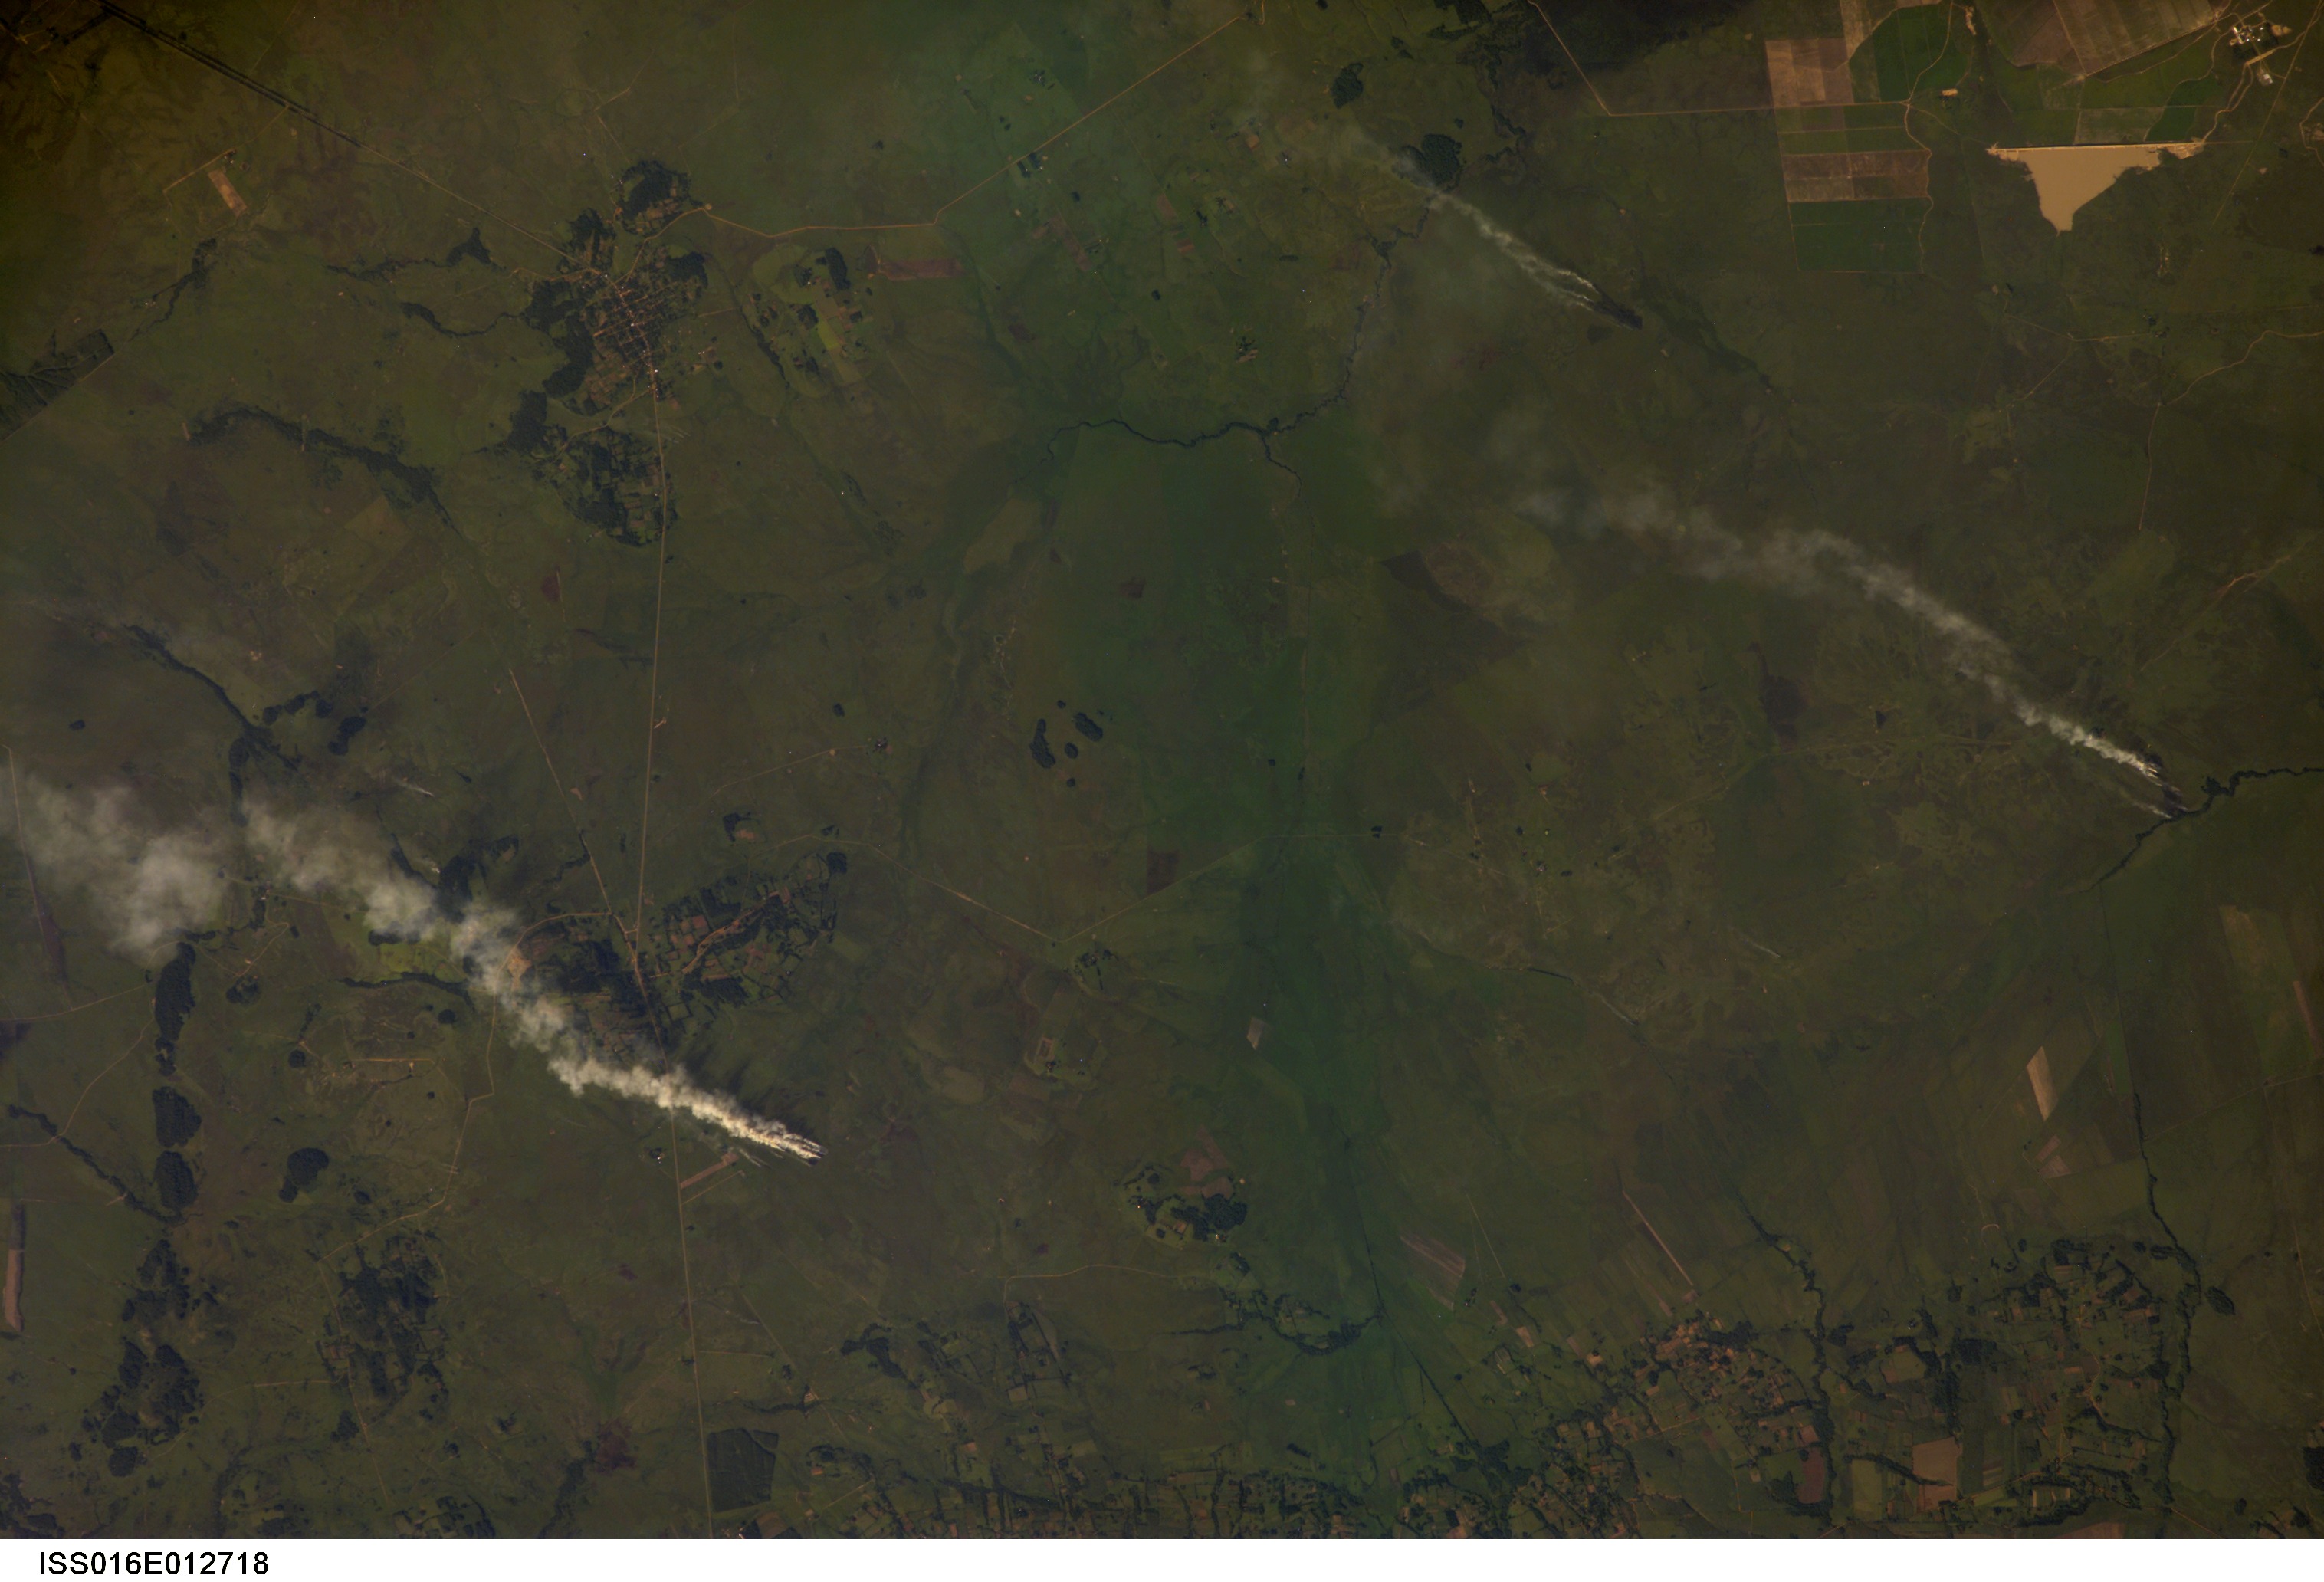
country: PARAGUAY
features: SAN MIGUEL, AGR., ROADS, SMOKE
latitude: -26.6
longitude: -57.0
